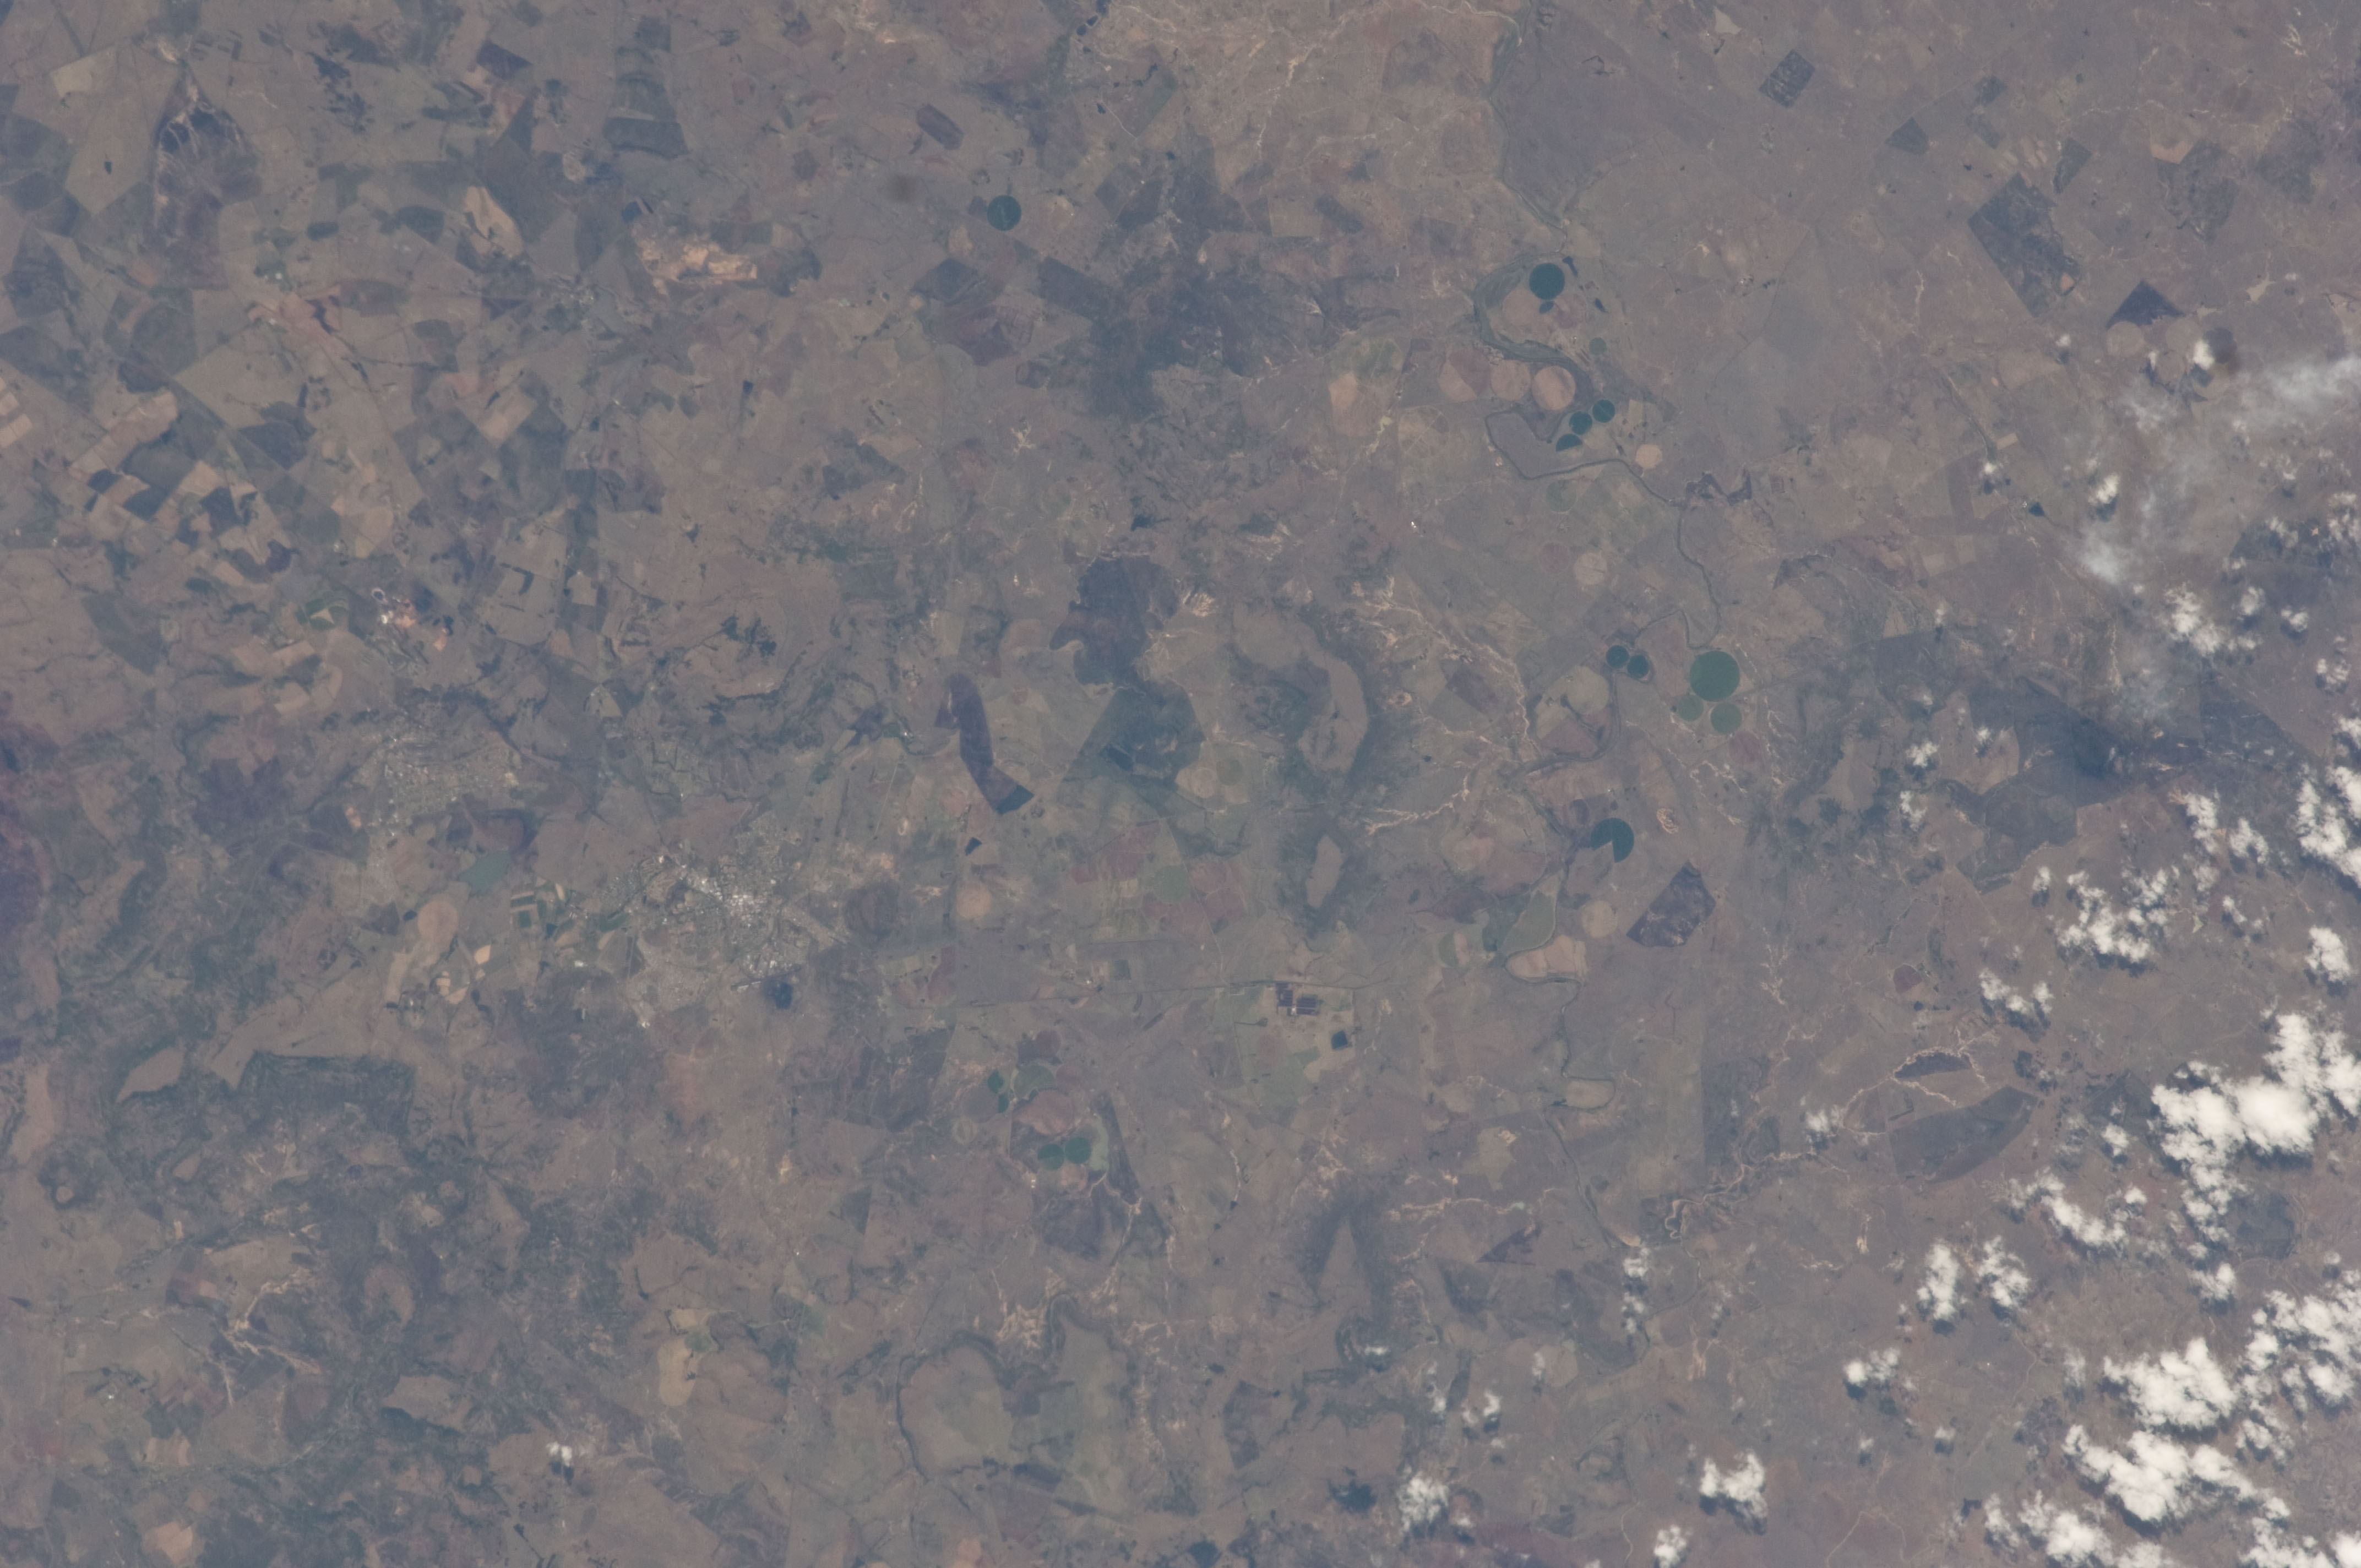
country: REPUBLIC SOUTH AFRICA
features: CENTER PIVOTS, AGR., DUNDEE
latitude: -28.1
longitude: 30.3
